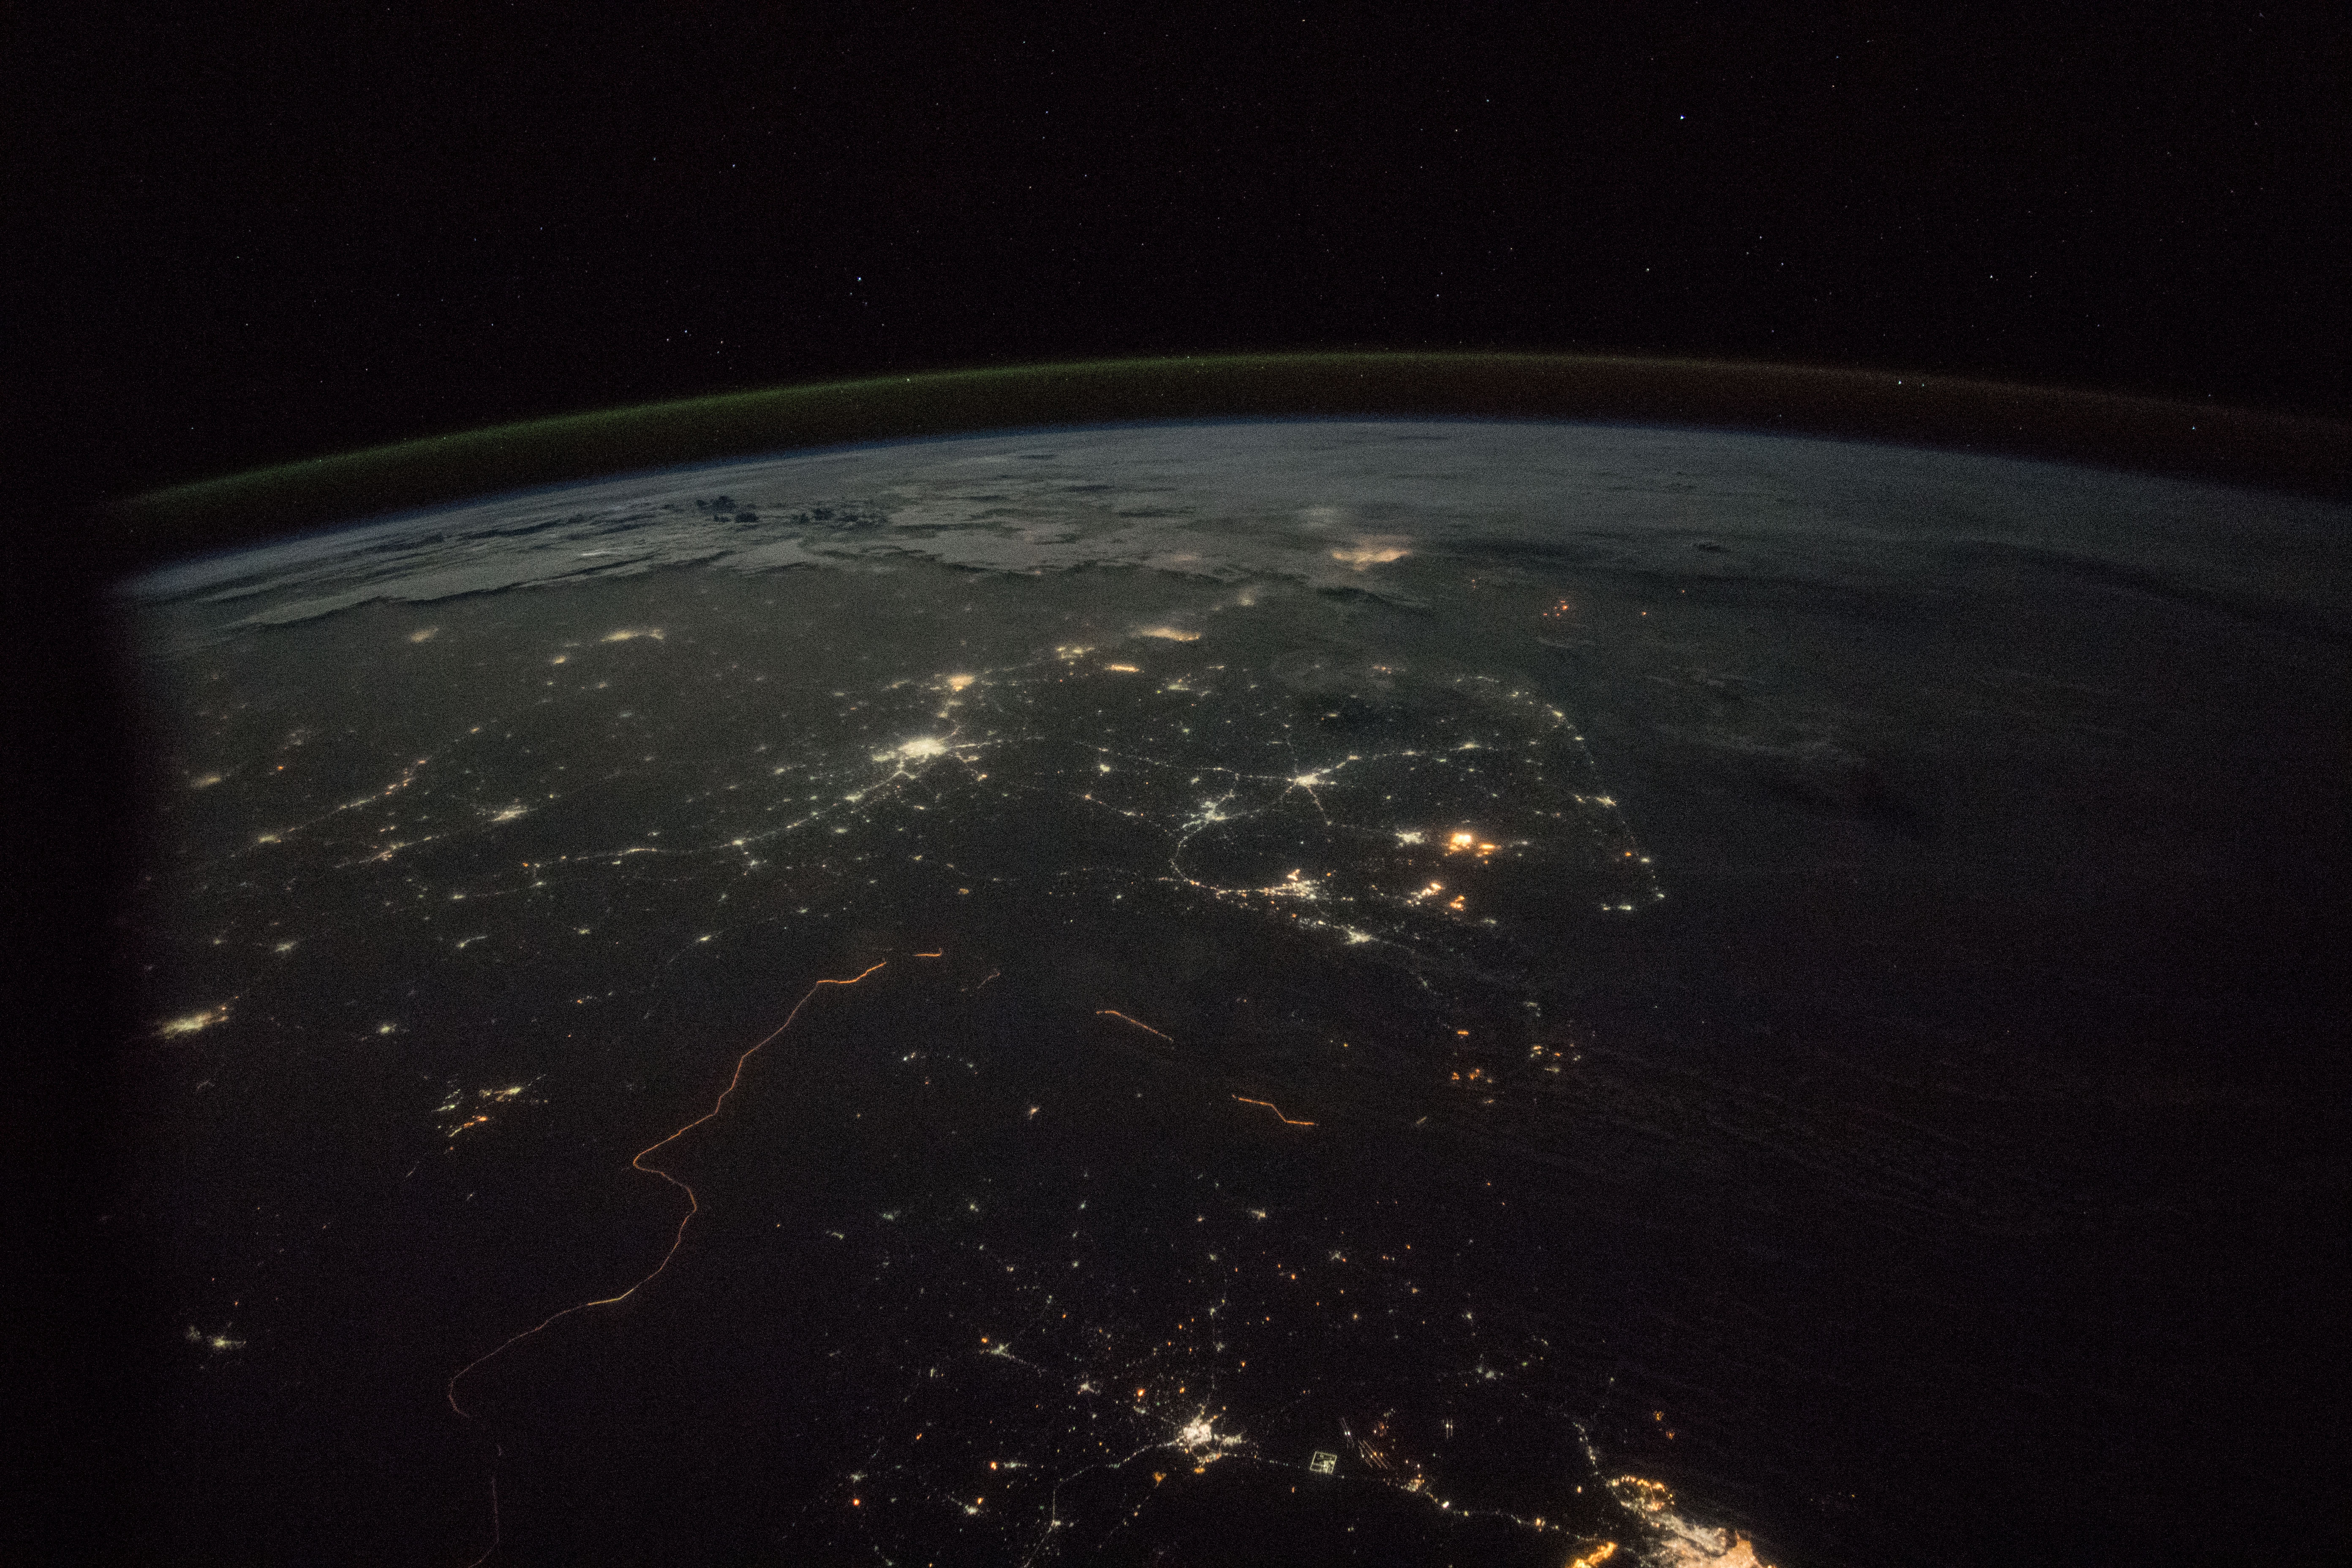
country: INDIA
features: DARK EARTHOBS, PAKISTAN, AHMEDABAD
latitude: 22.5
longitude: 71.5
